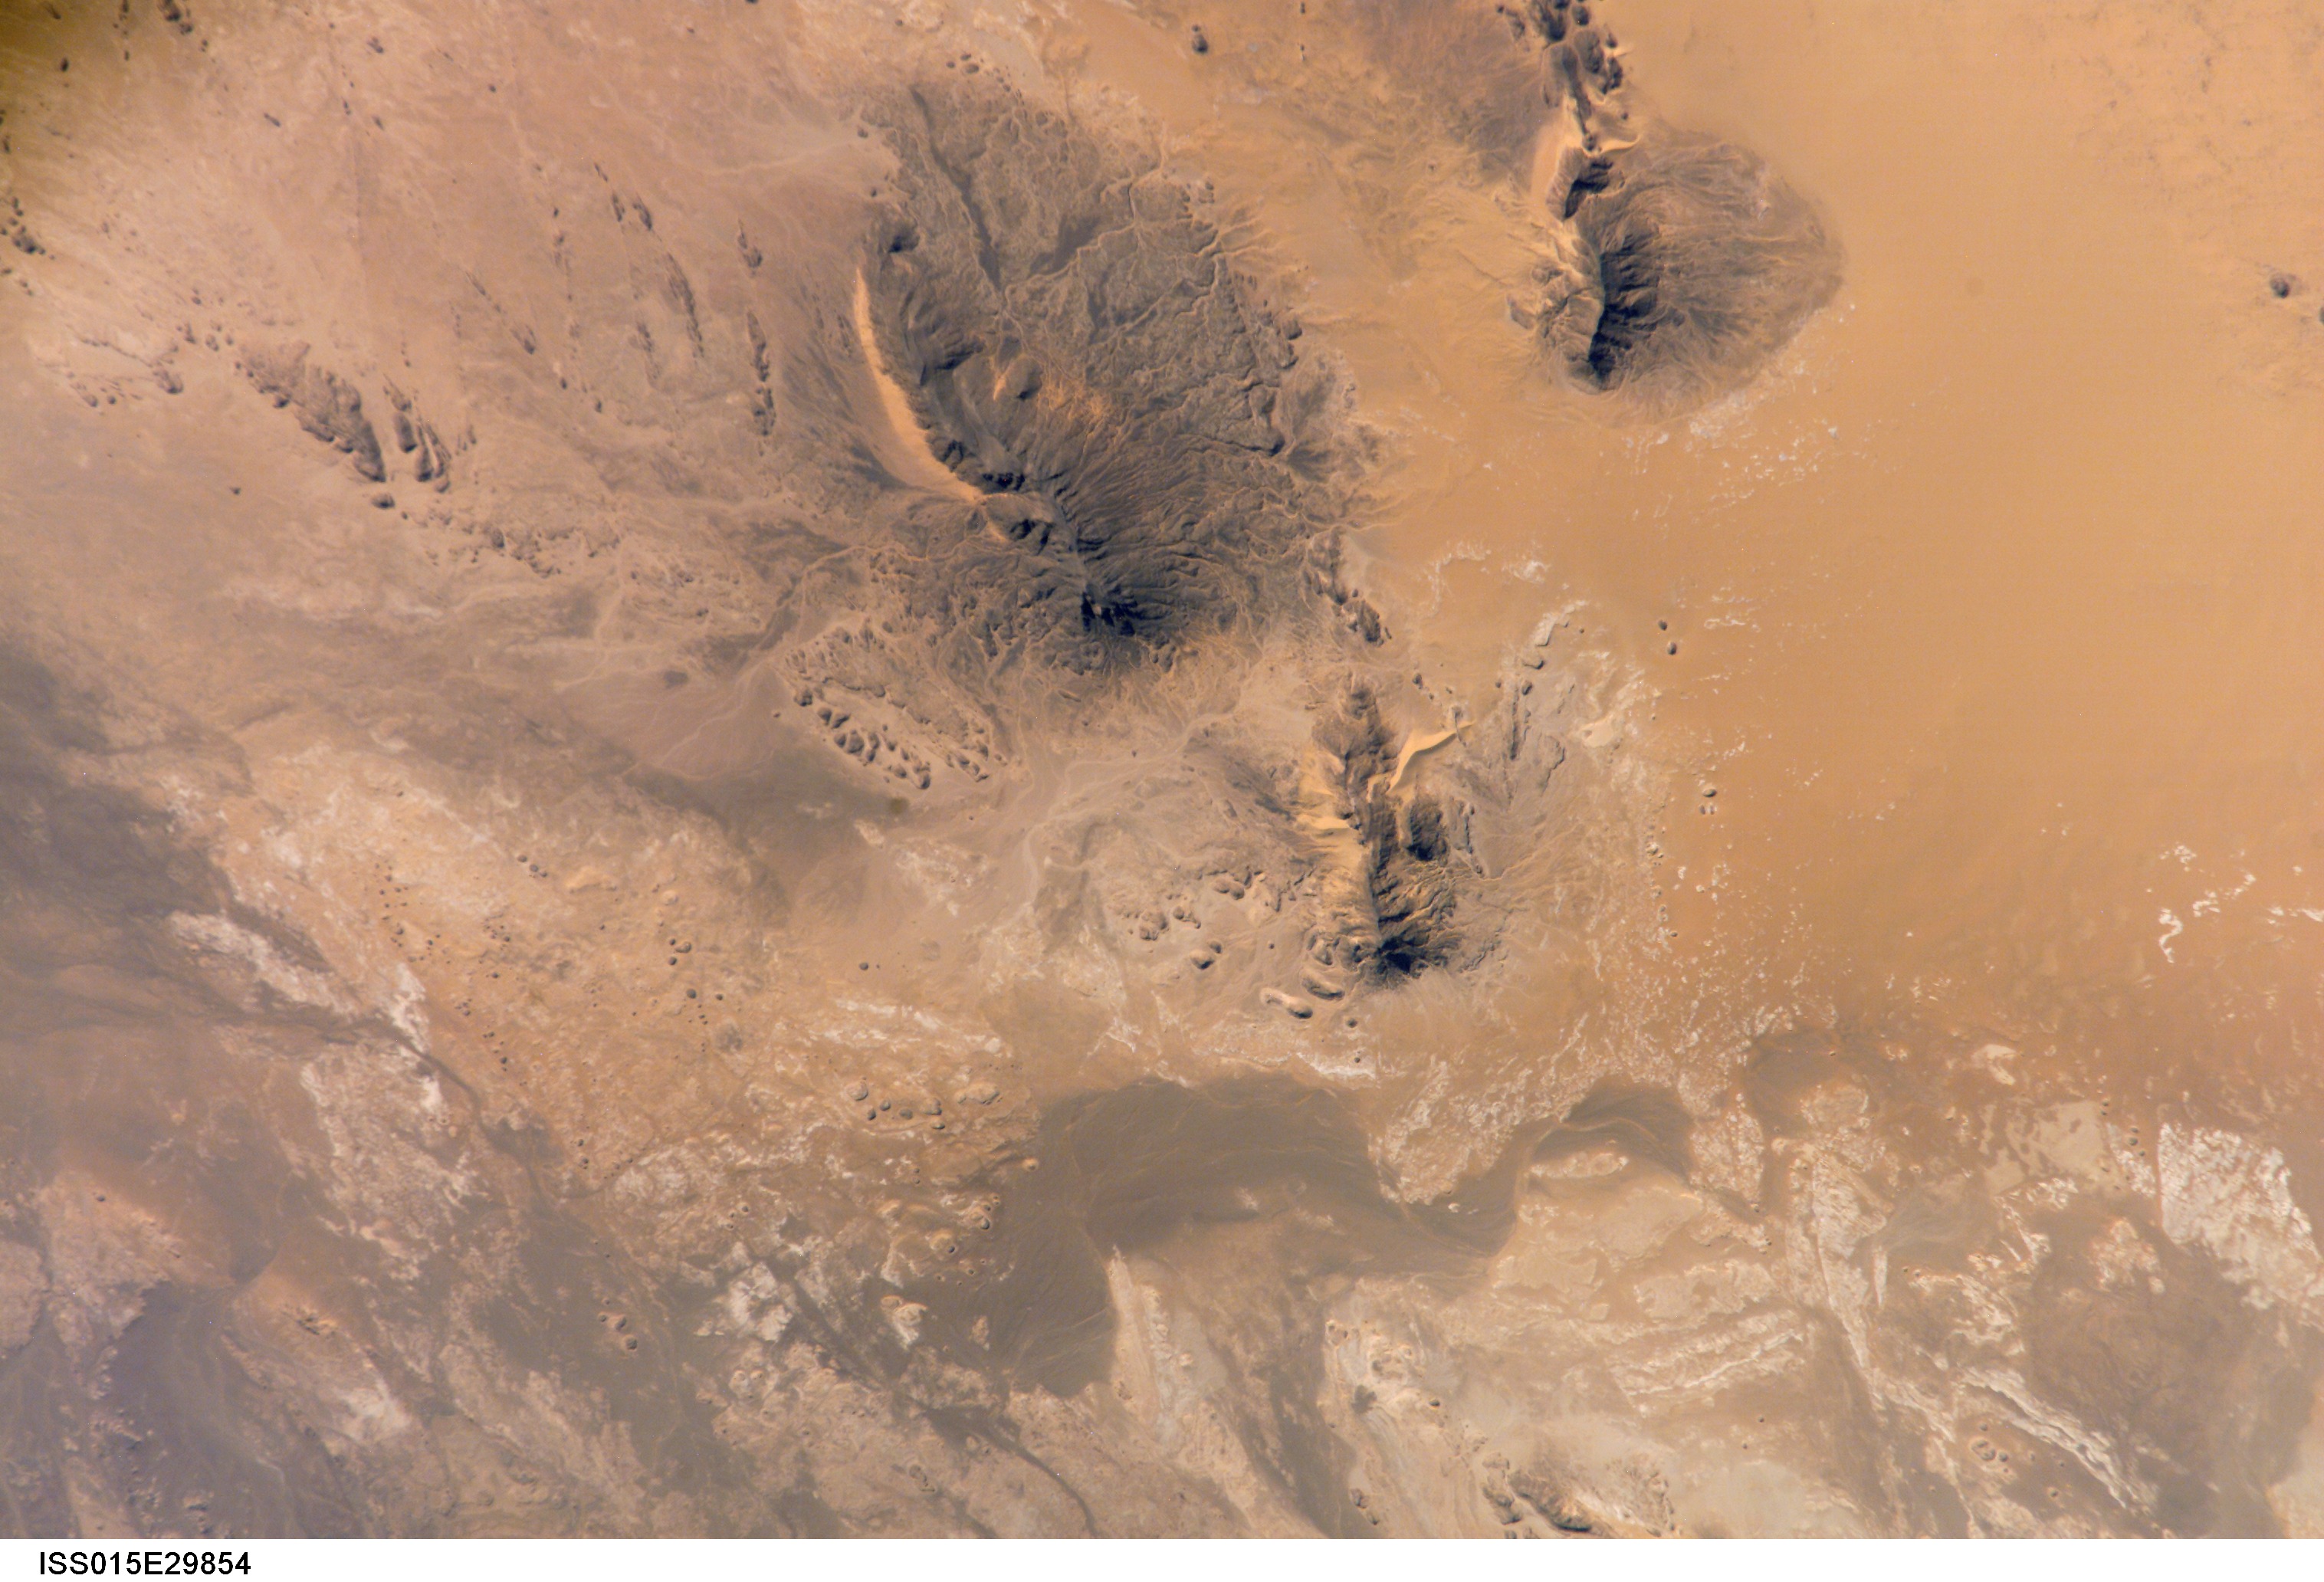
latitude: 25.6
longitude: 23.9
